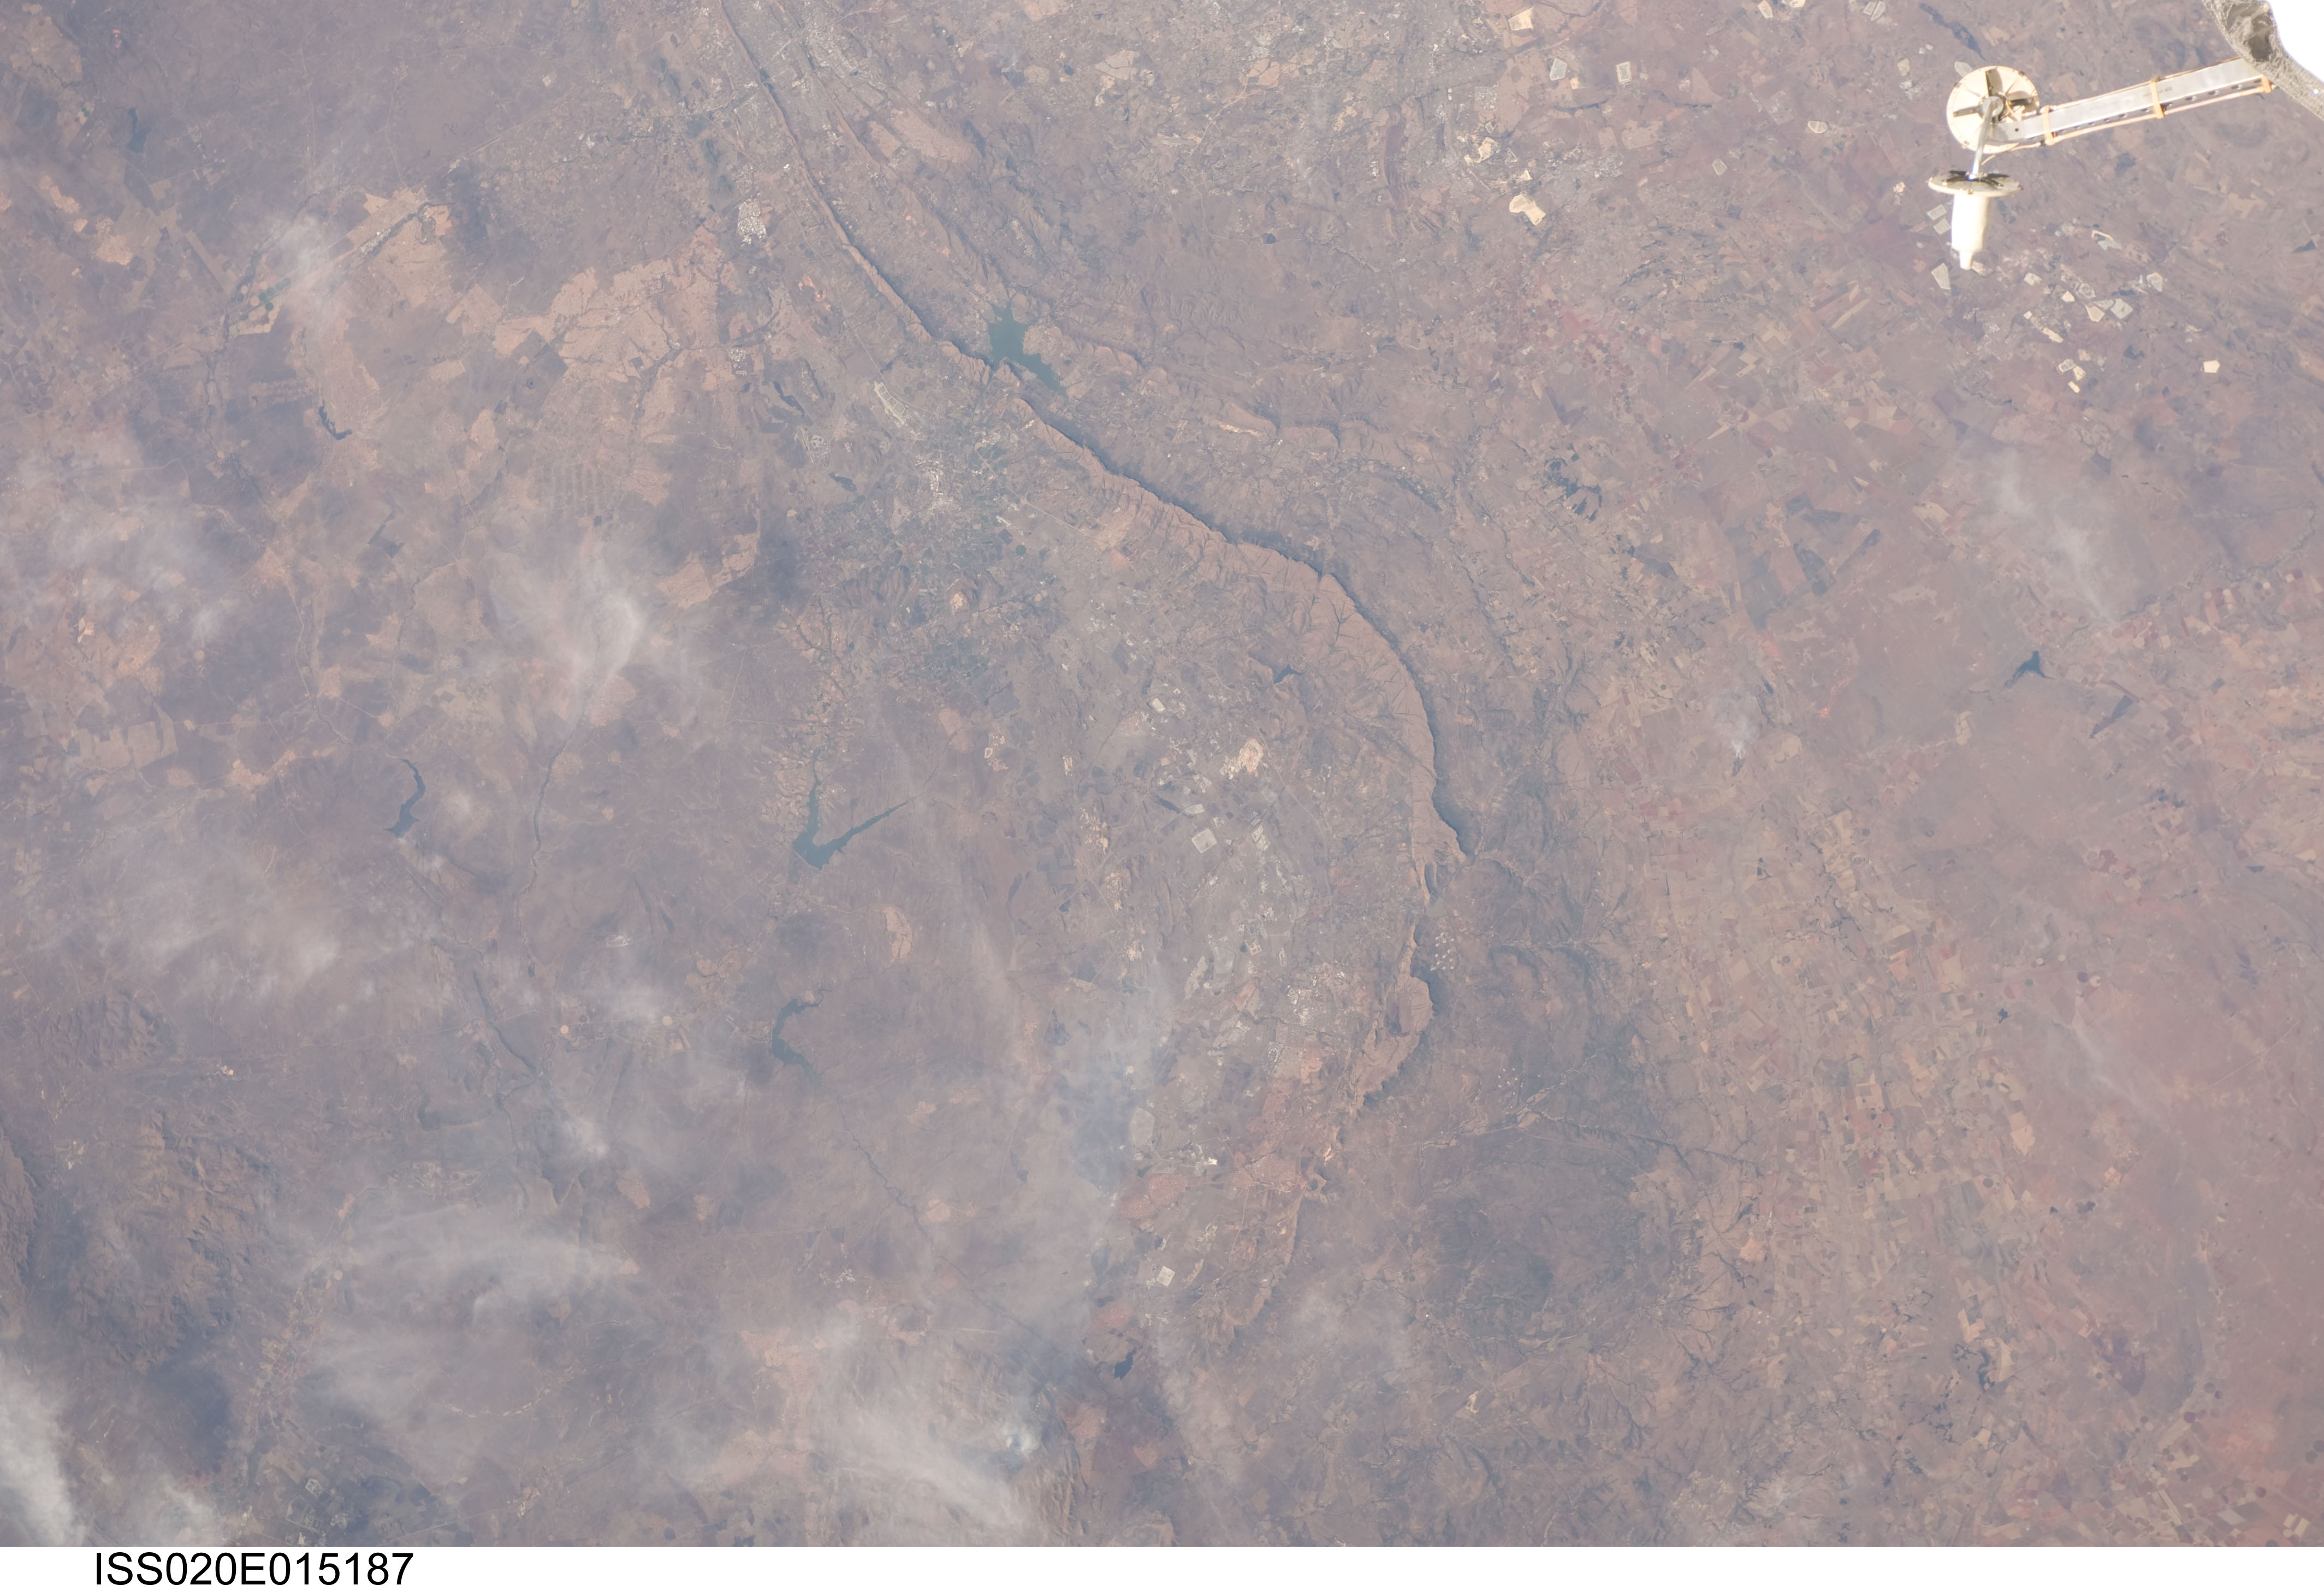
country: REPUBLIC SOUTH AFRICA
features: RUSTENBURG, RUSTENBURG NATURE RESERVE, SOYUZ
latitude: -25.5
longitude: 27.5
